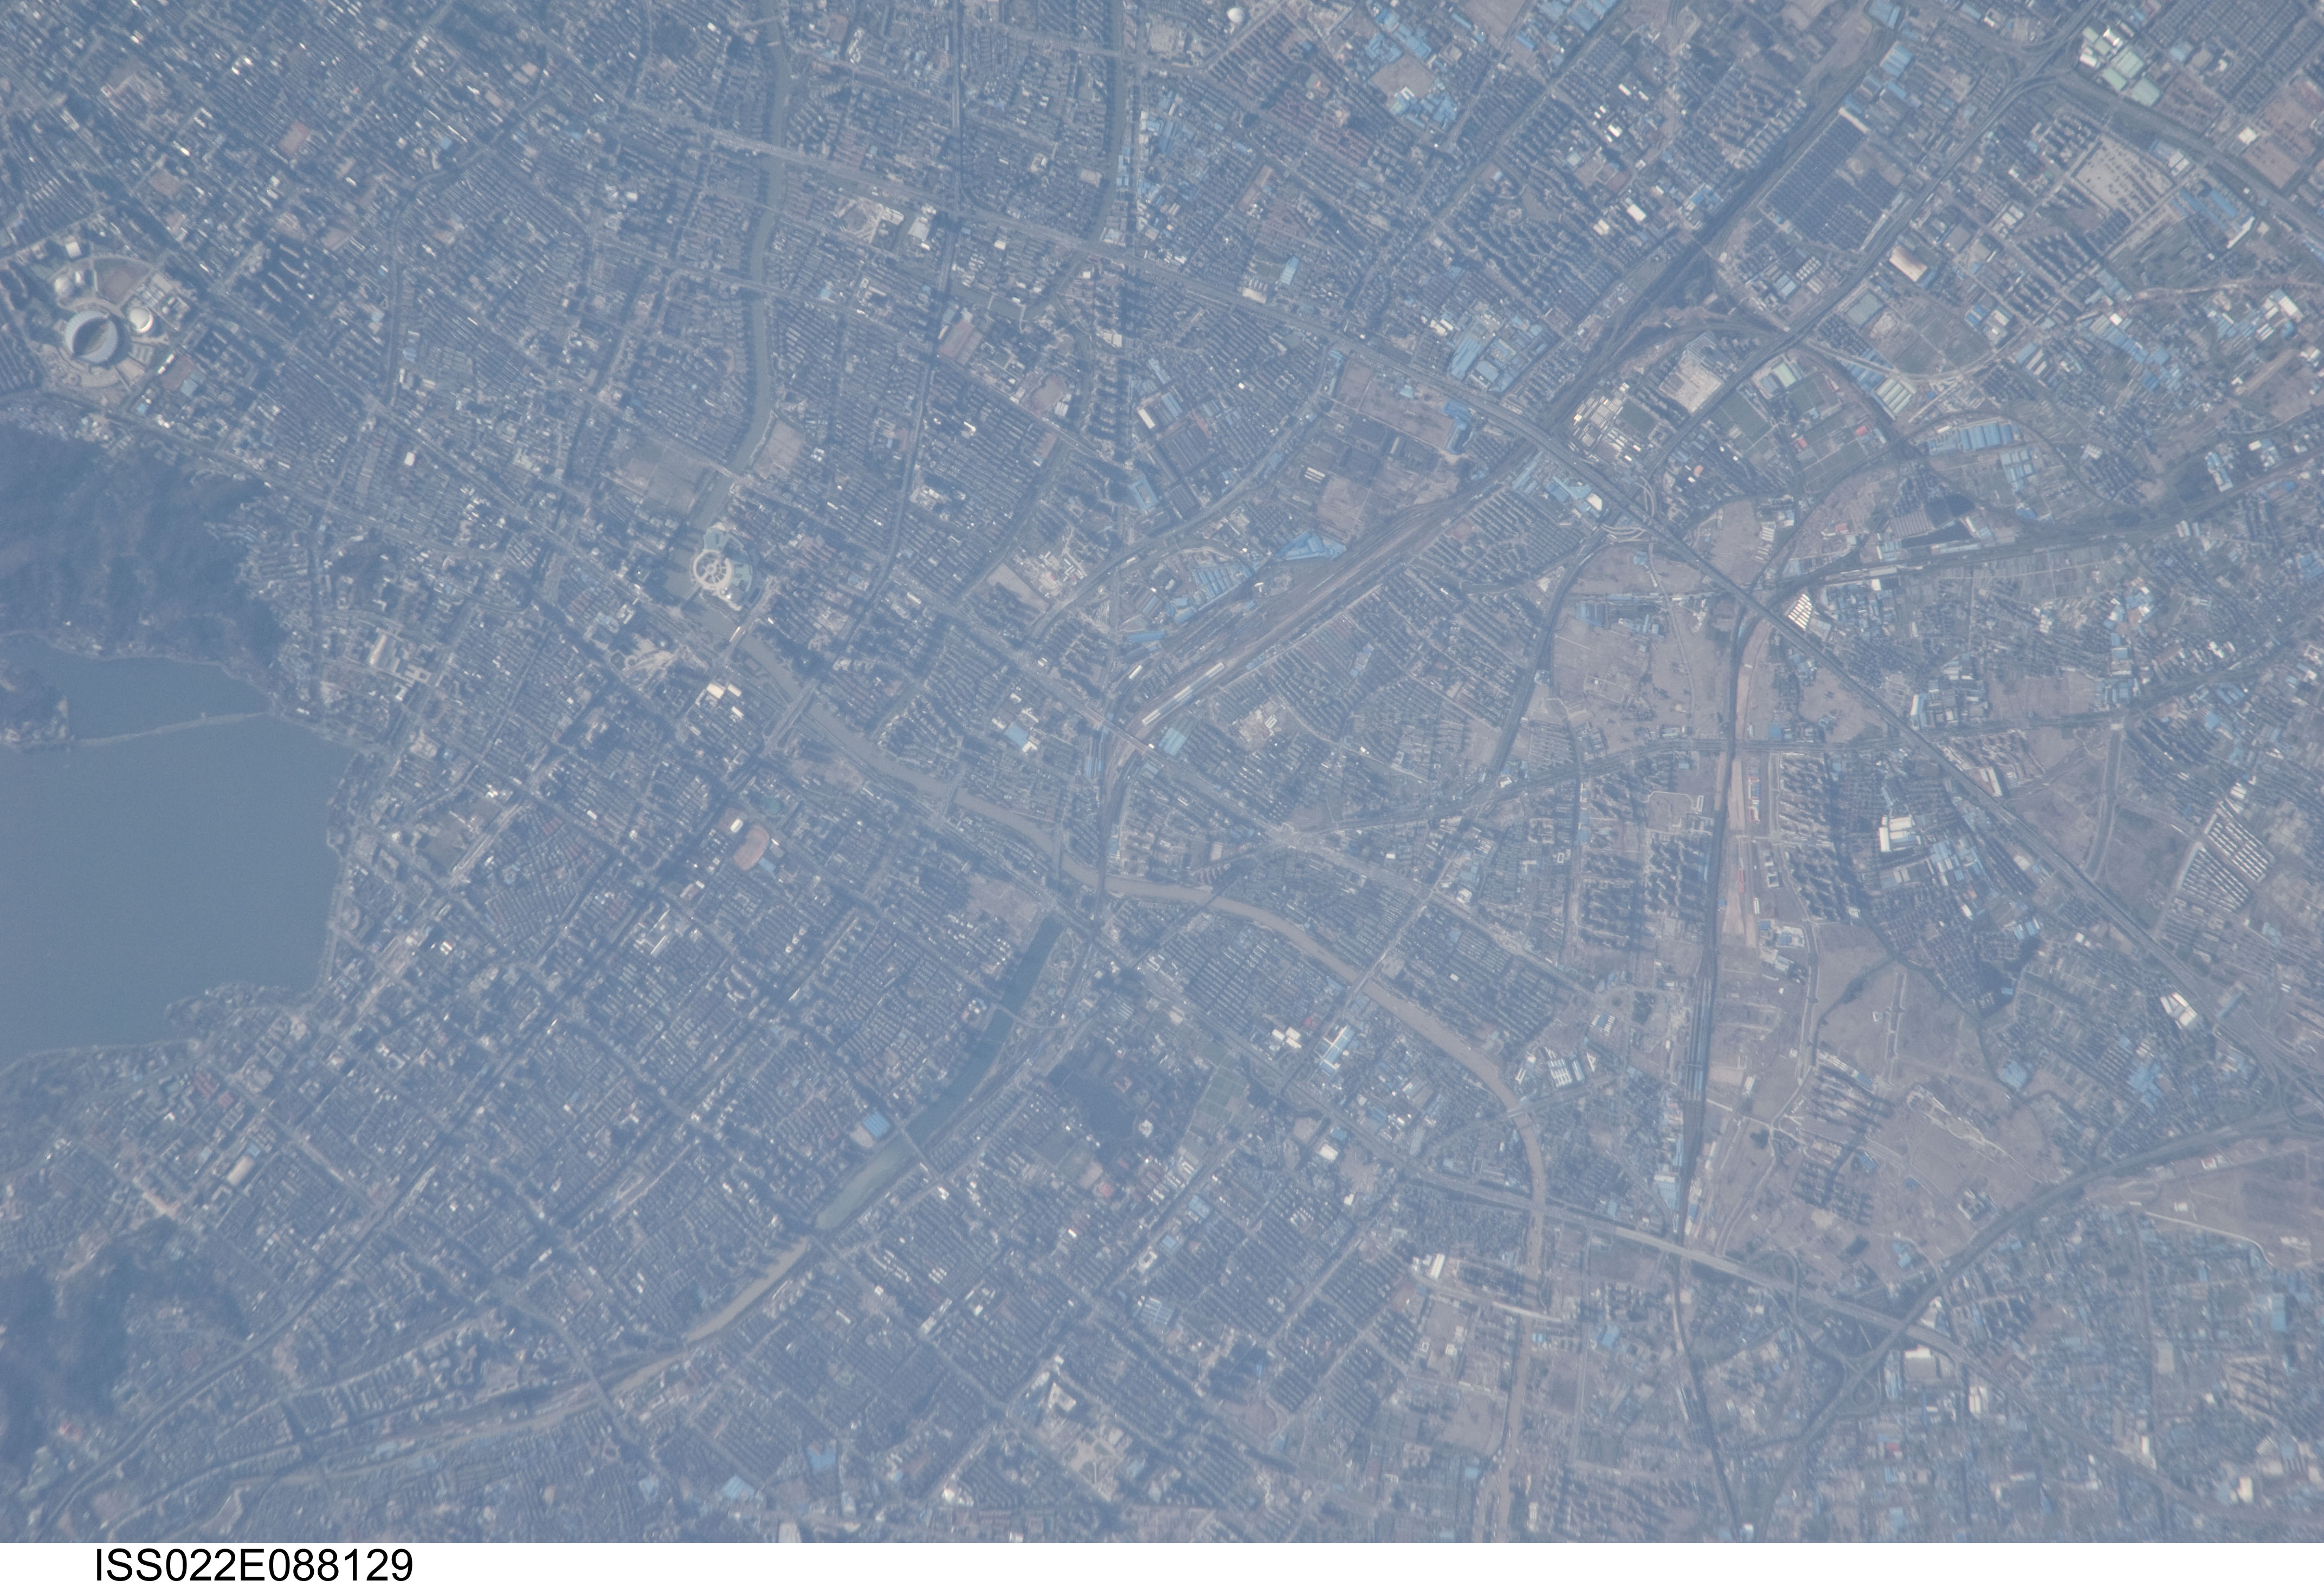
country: CHINA
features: CY.
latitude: 30.3
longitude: 120.2
